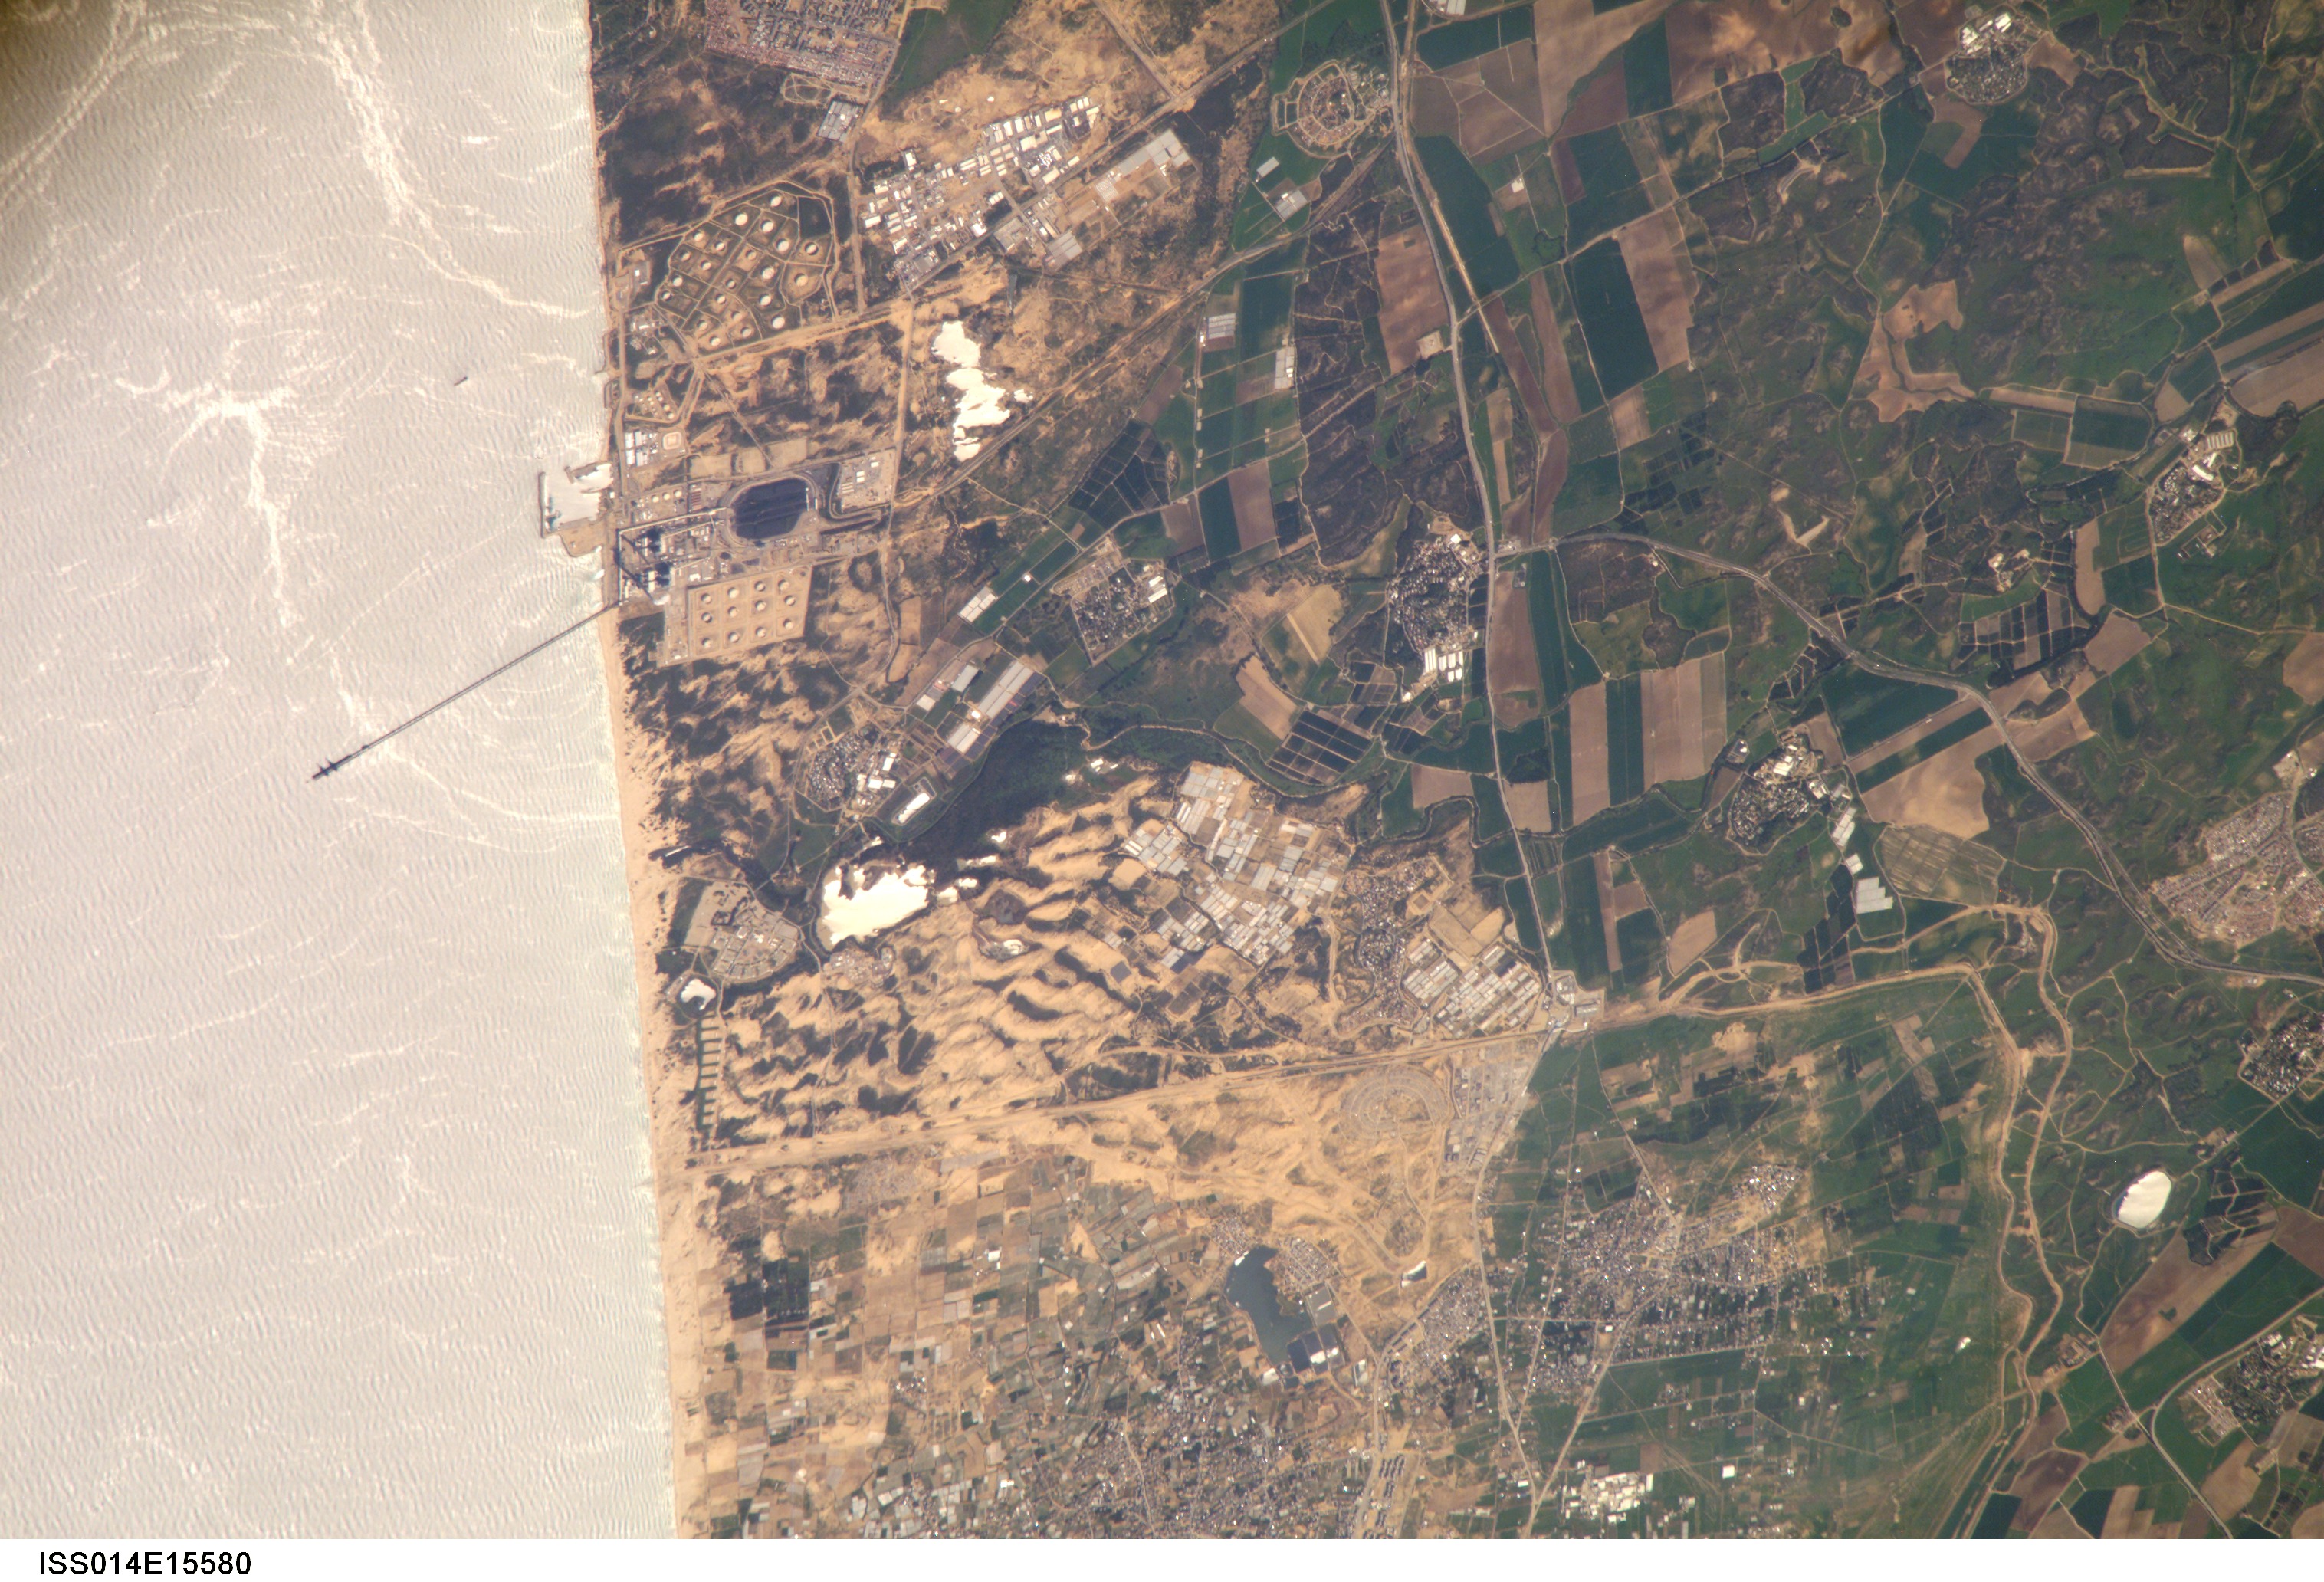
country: ISRAEL
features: MEDITERRANEAN SEA, ZIQIM
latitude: 31.6
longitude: 34.5
